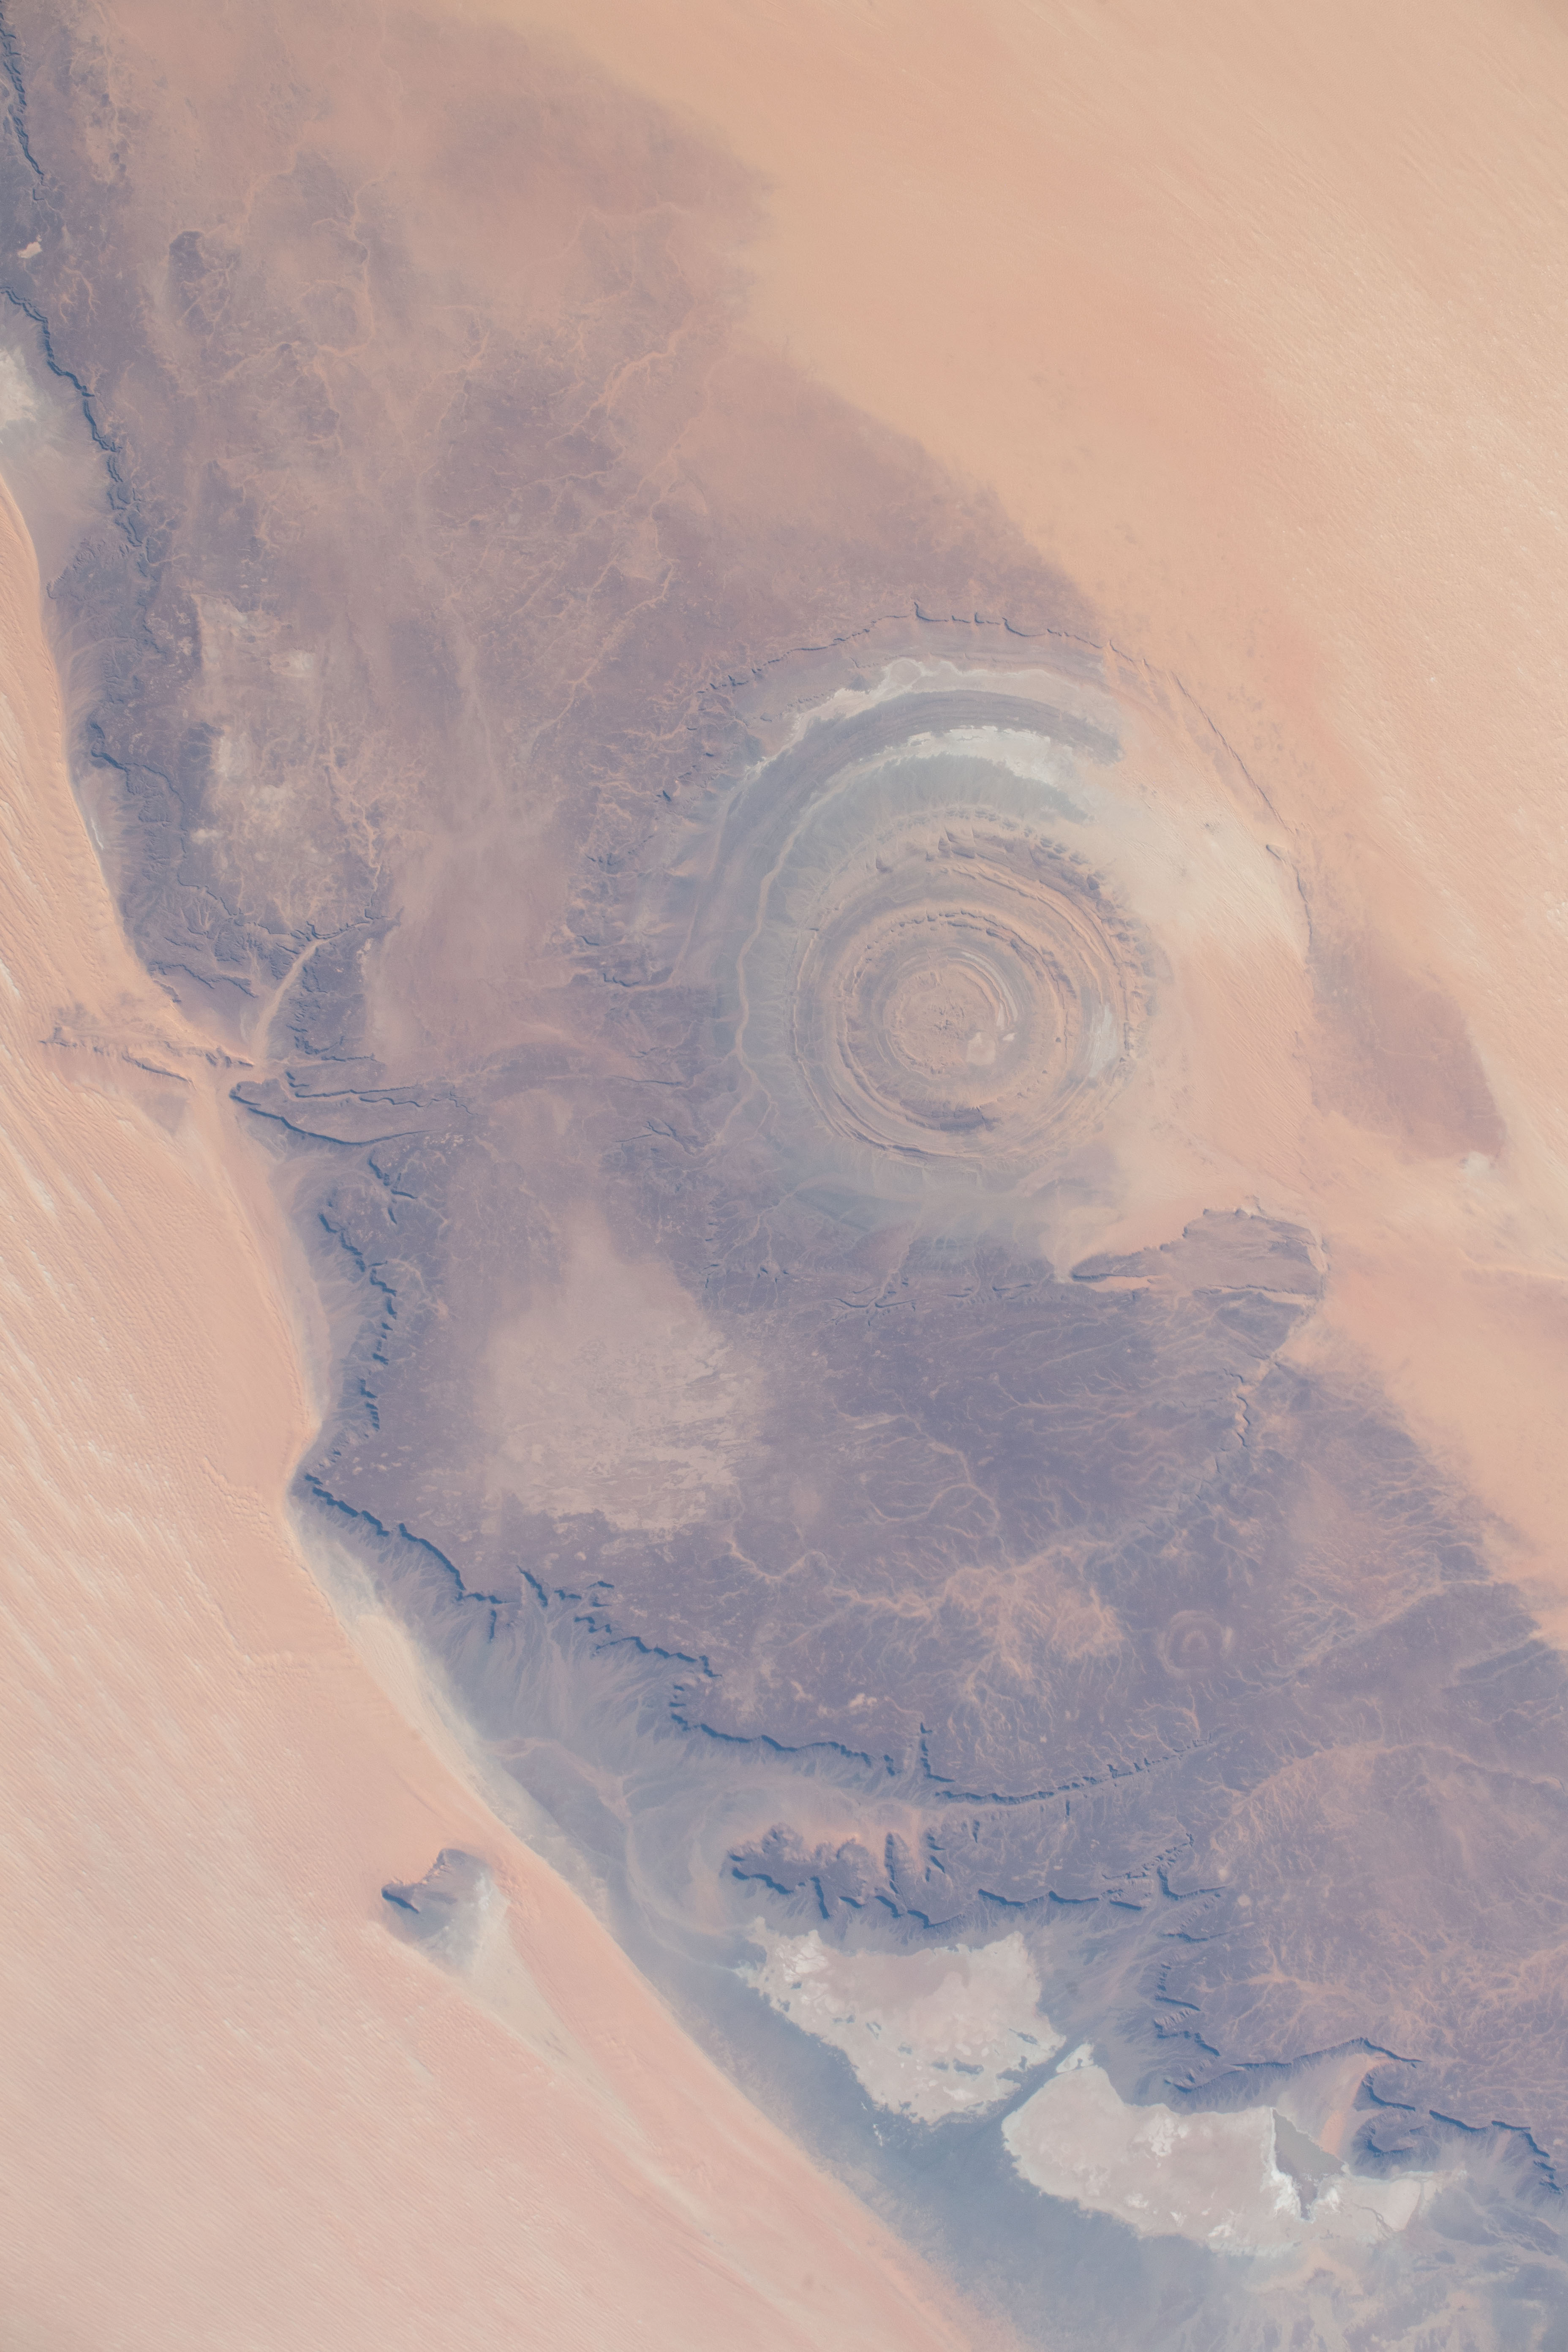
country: MAURITANIA
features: RICHAT STRUCTURE
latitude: 21.3
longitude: -11.5
